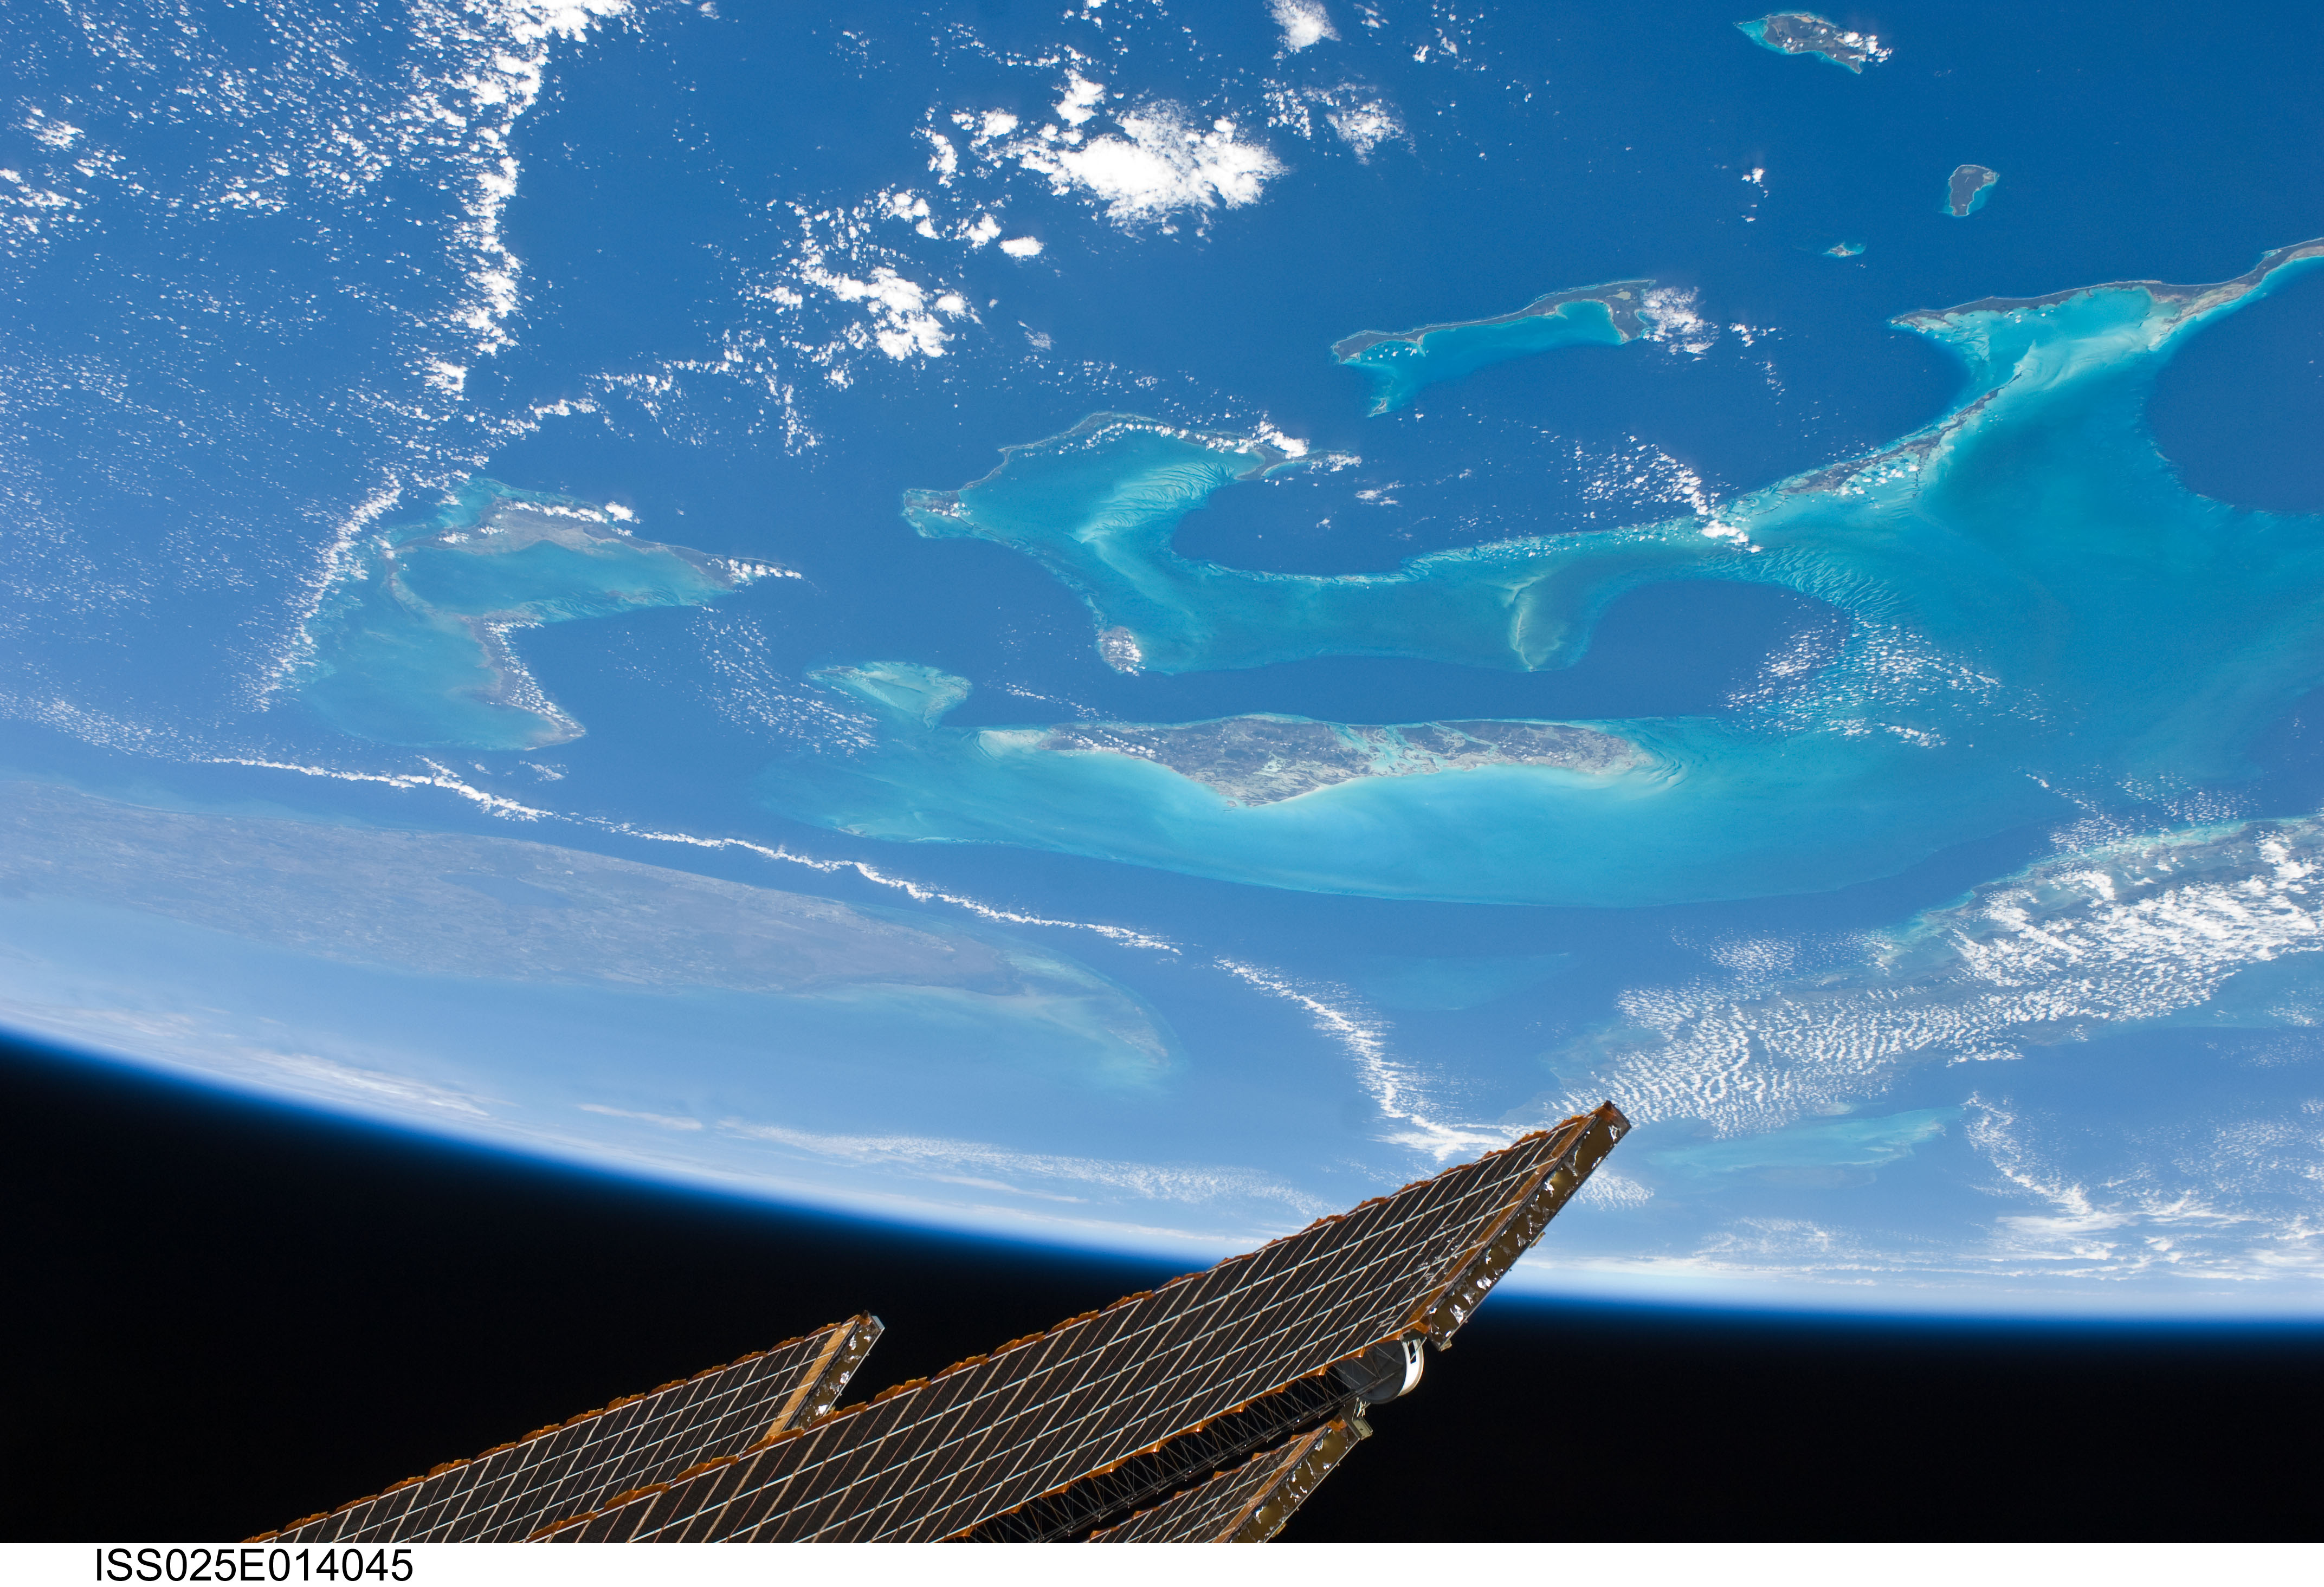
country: BAHAMAS
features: PAN-ATLANTIC O., S. FLORIDA, ANDROS I., N. CUBA, ISS
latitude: 25.0
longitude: -78.0
